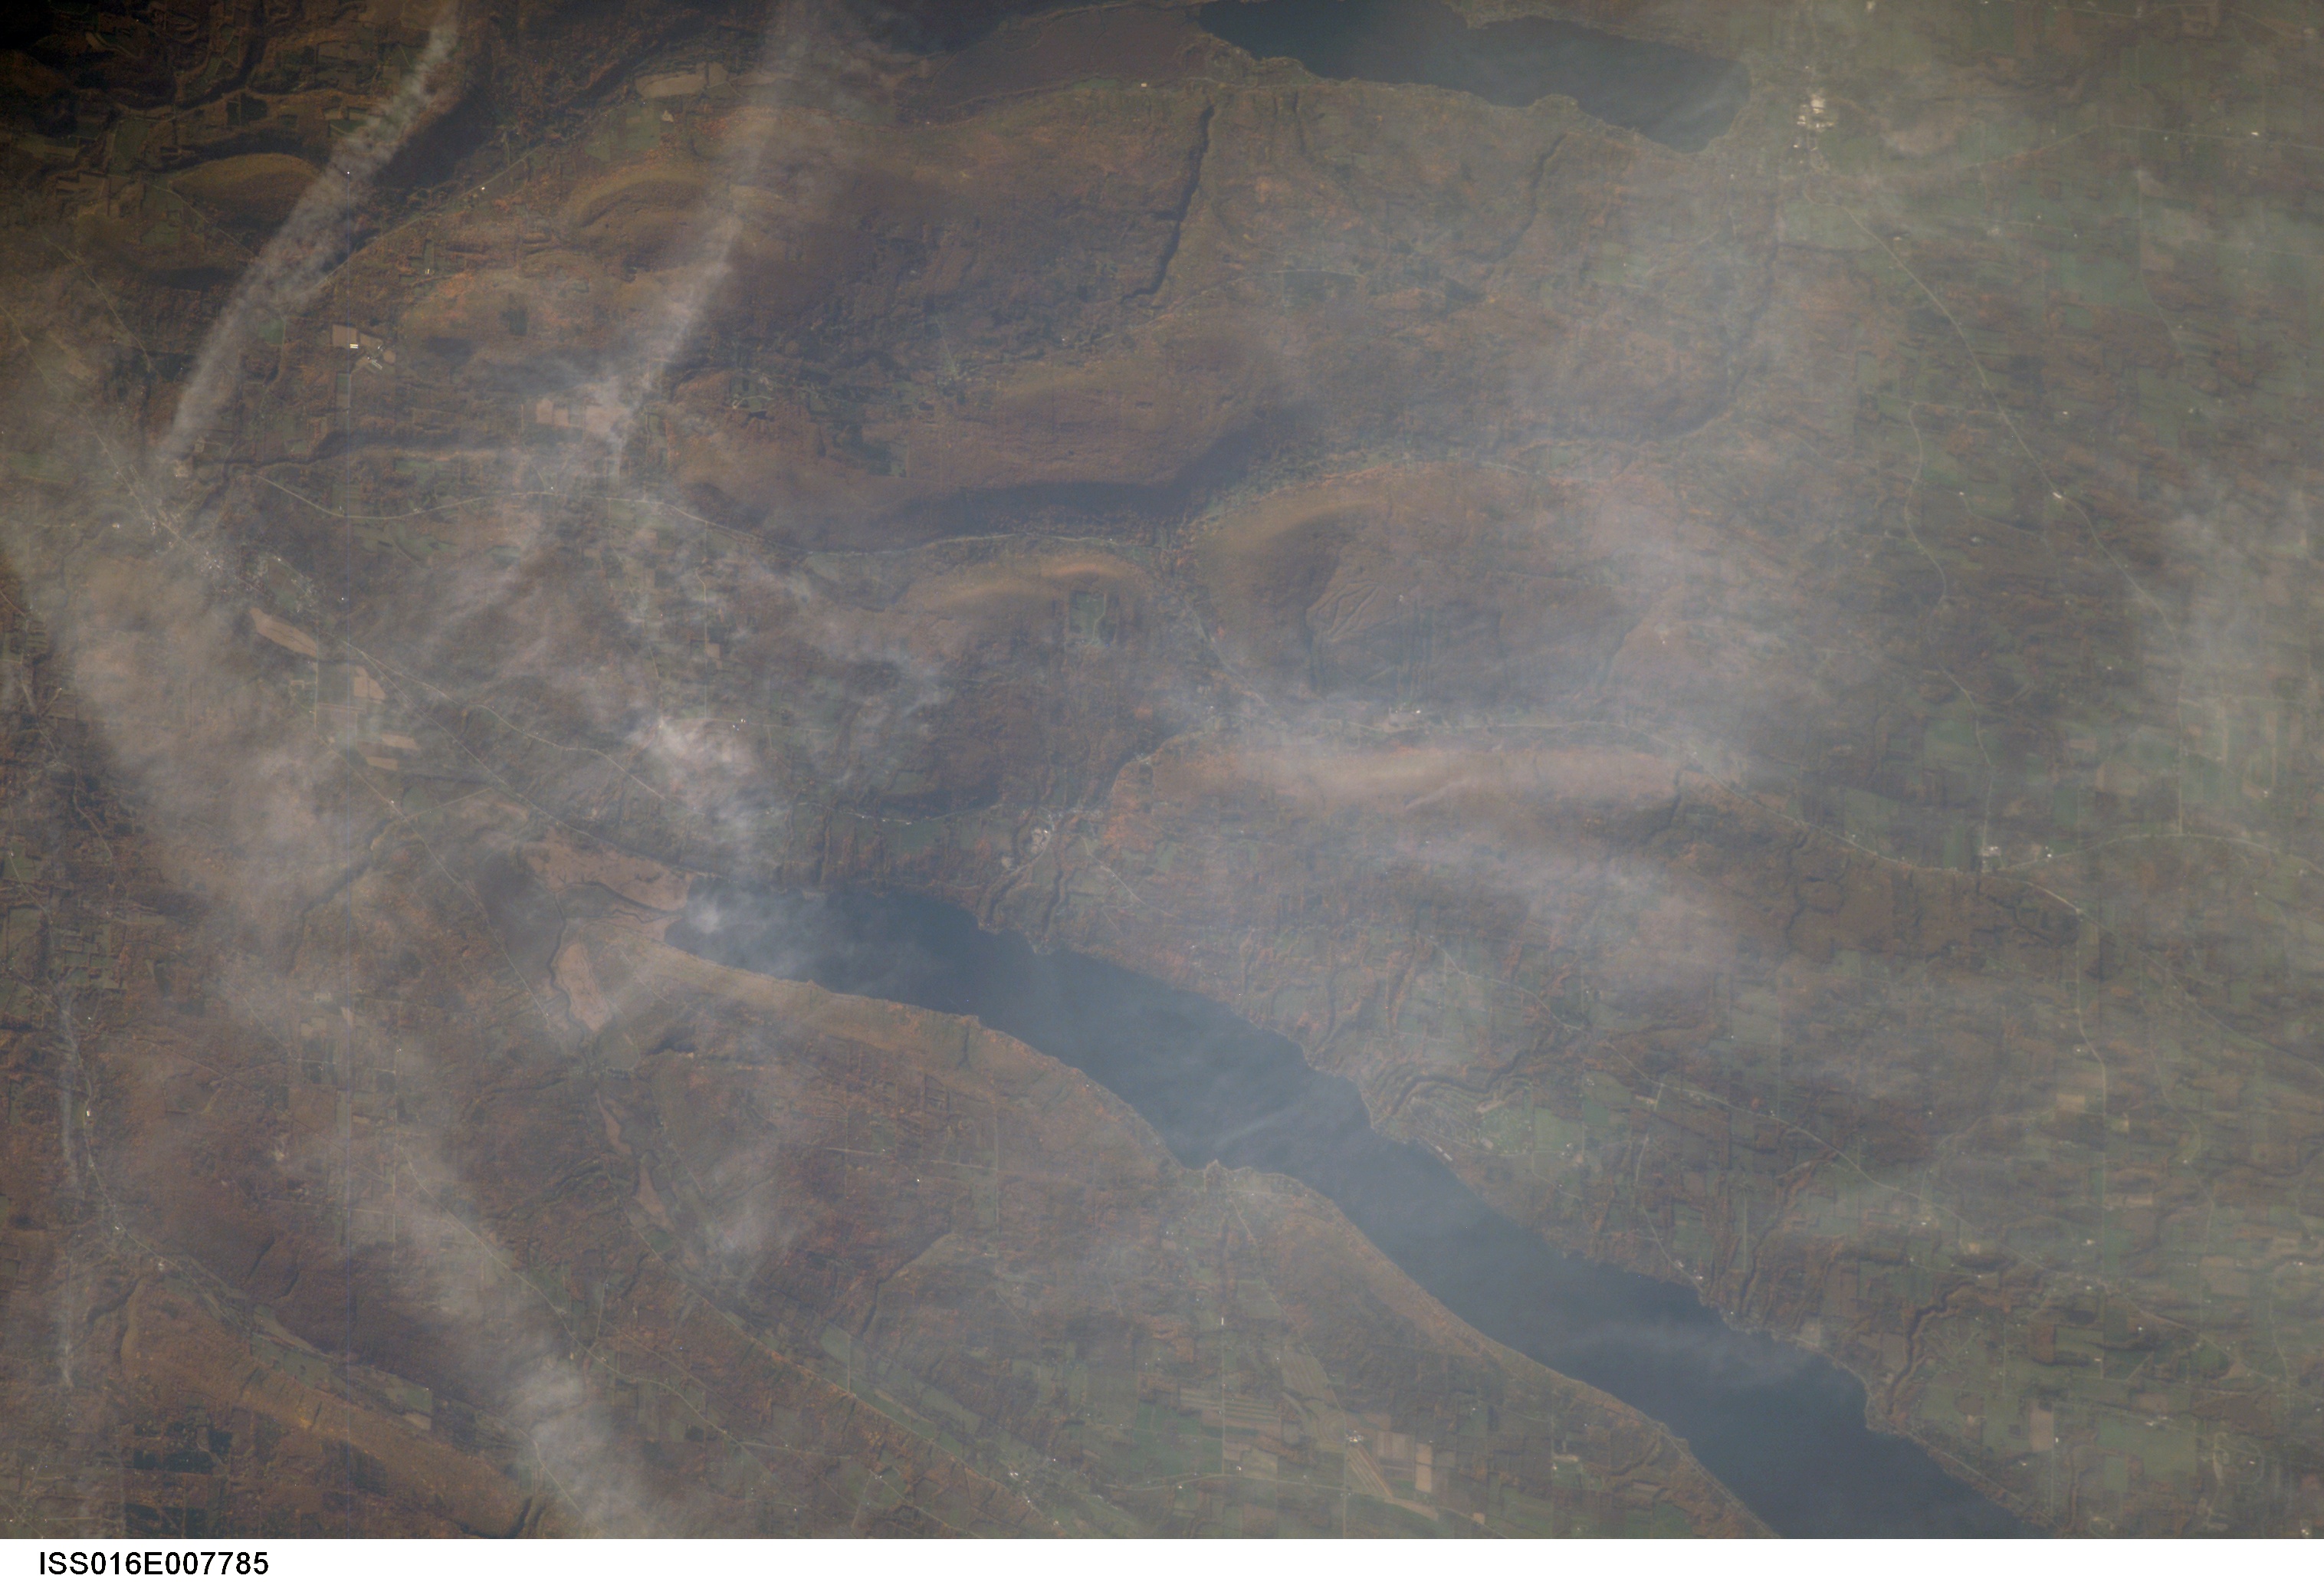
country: USA-NEW YORK
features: HONEOYE L, CANANDAIGUA L
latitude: 42.7
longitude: -77.4
